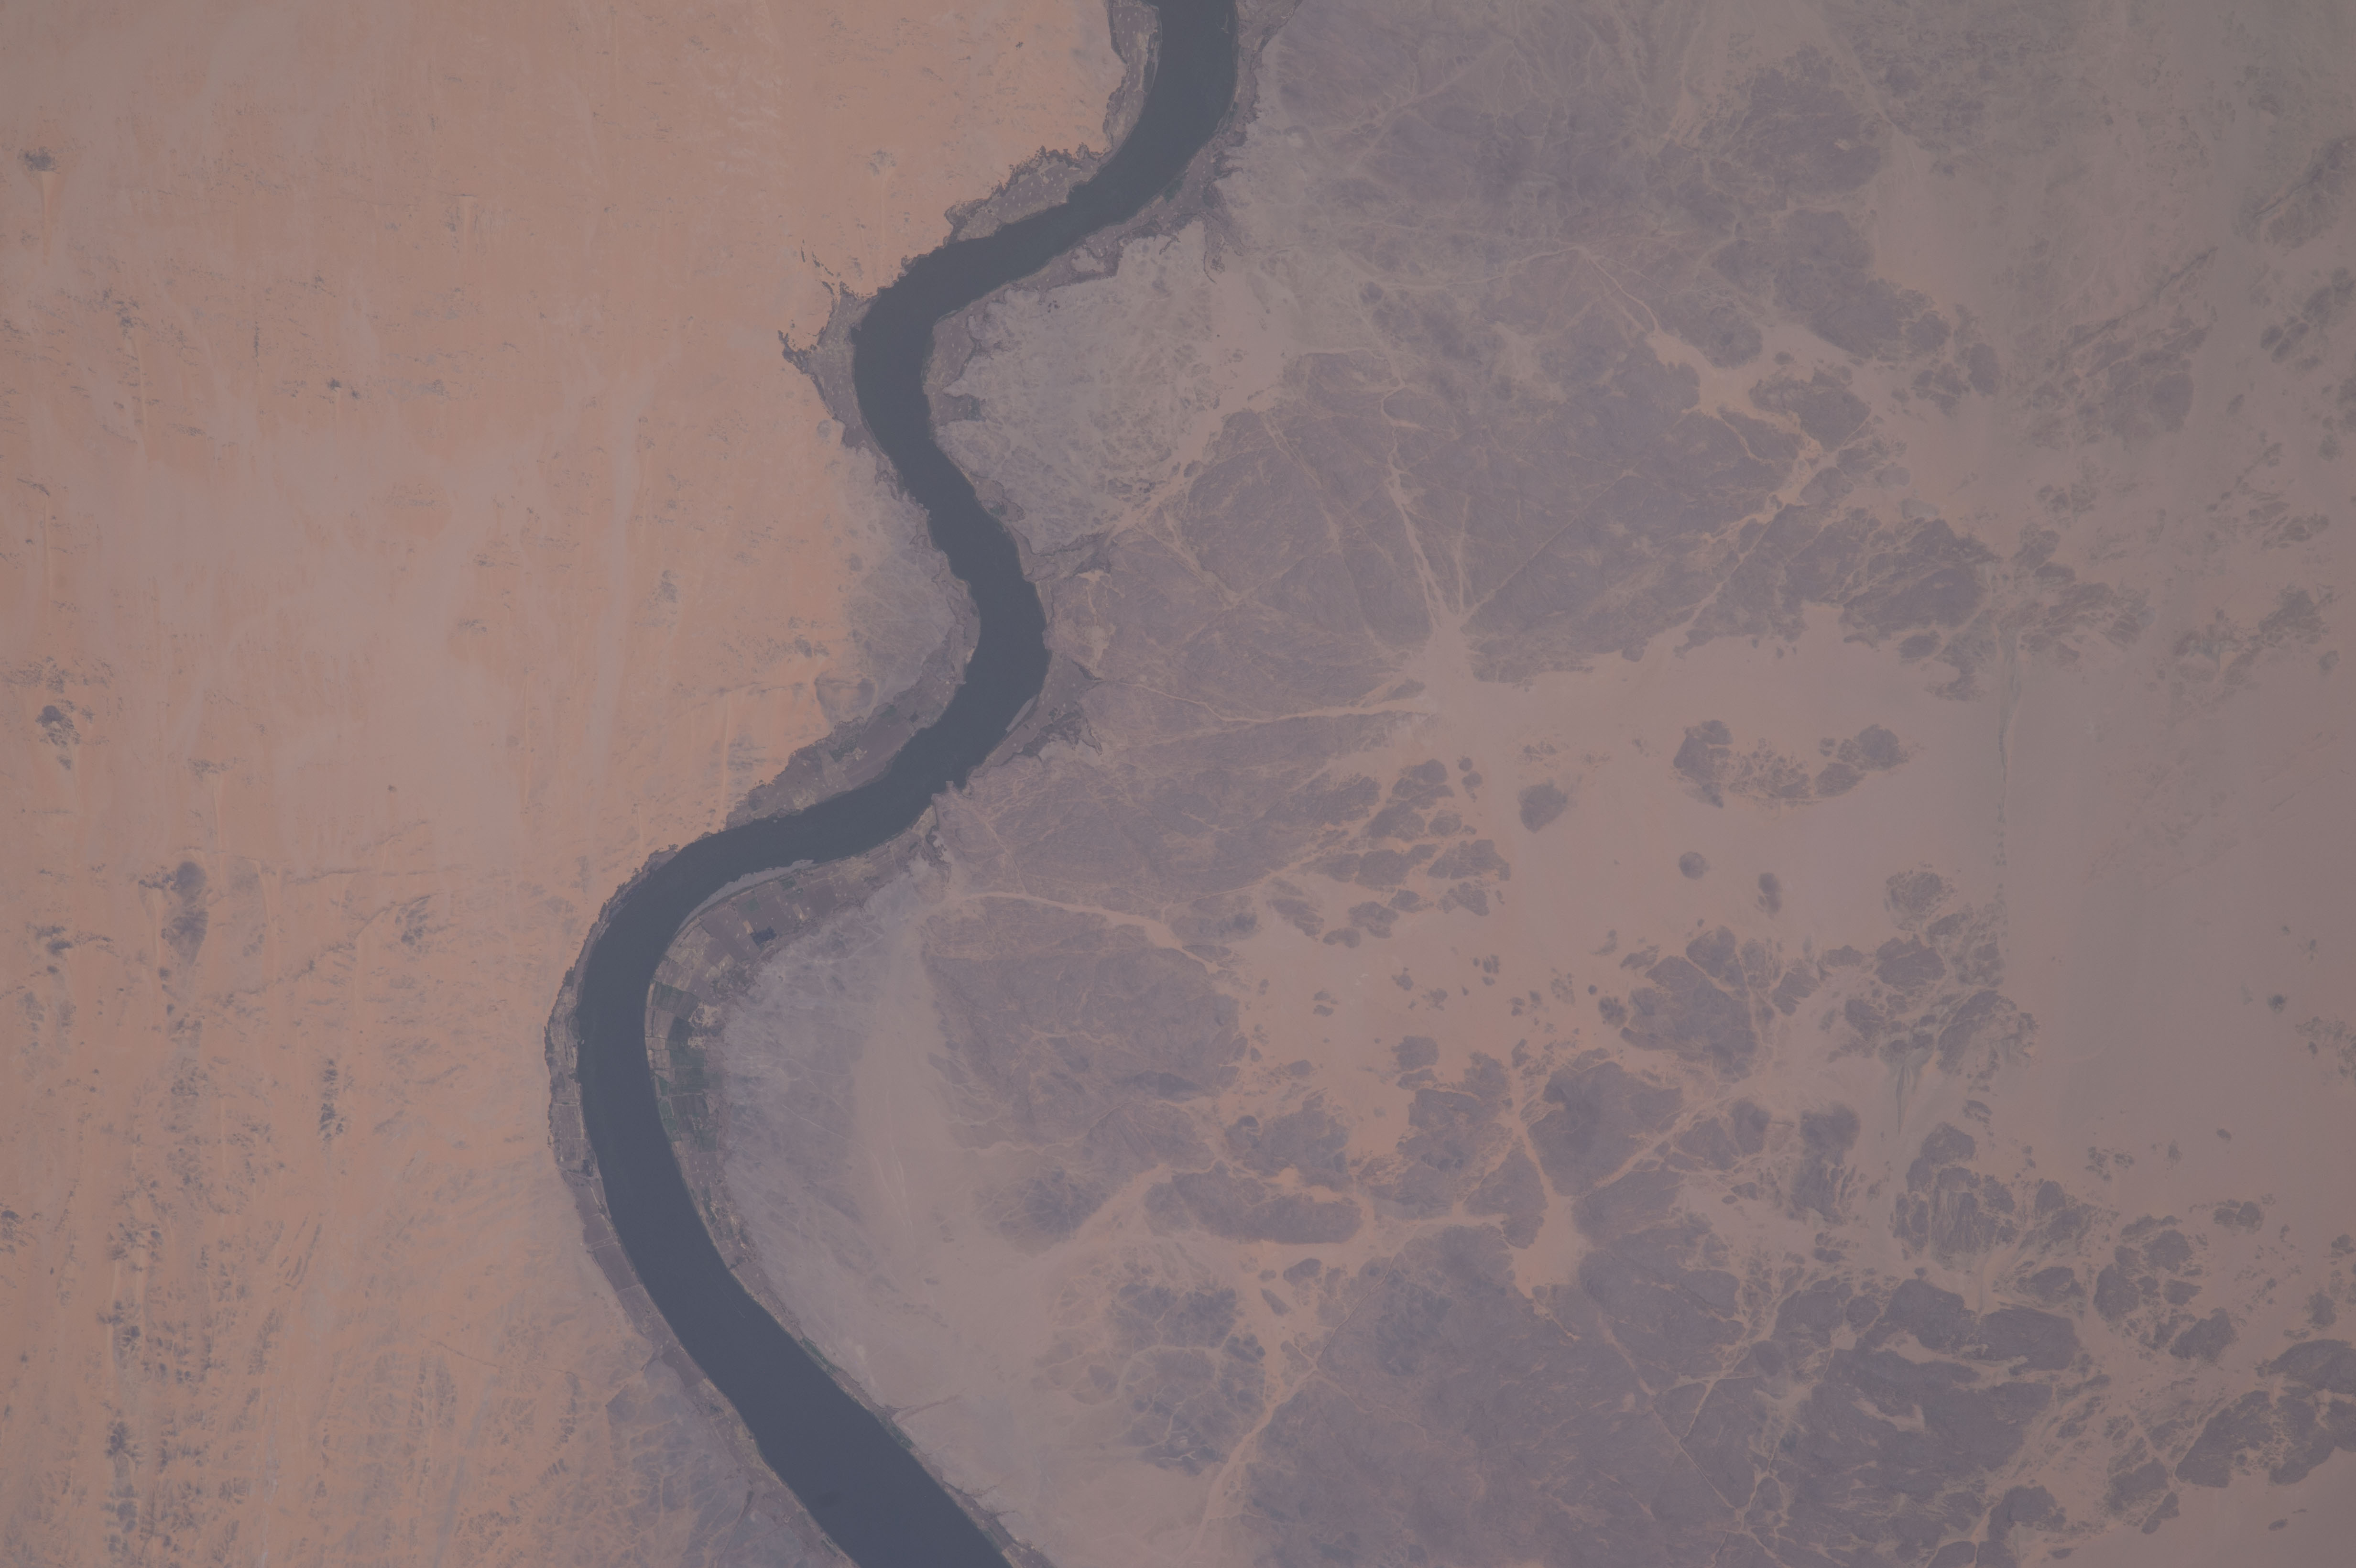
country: SUDAN
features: NUBIAN DESERT, NILE RIVER, NORTHERN, SONKI, SONKI EAST
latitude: 21.2
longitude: 30.7
